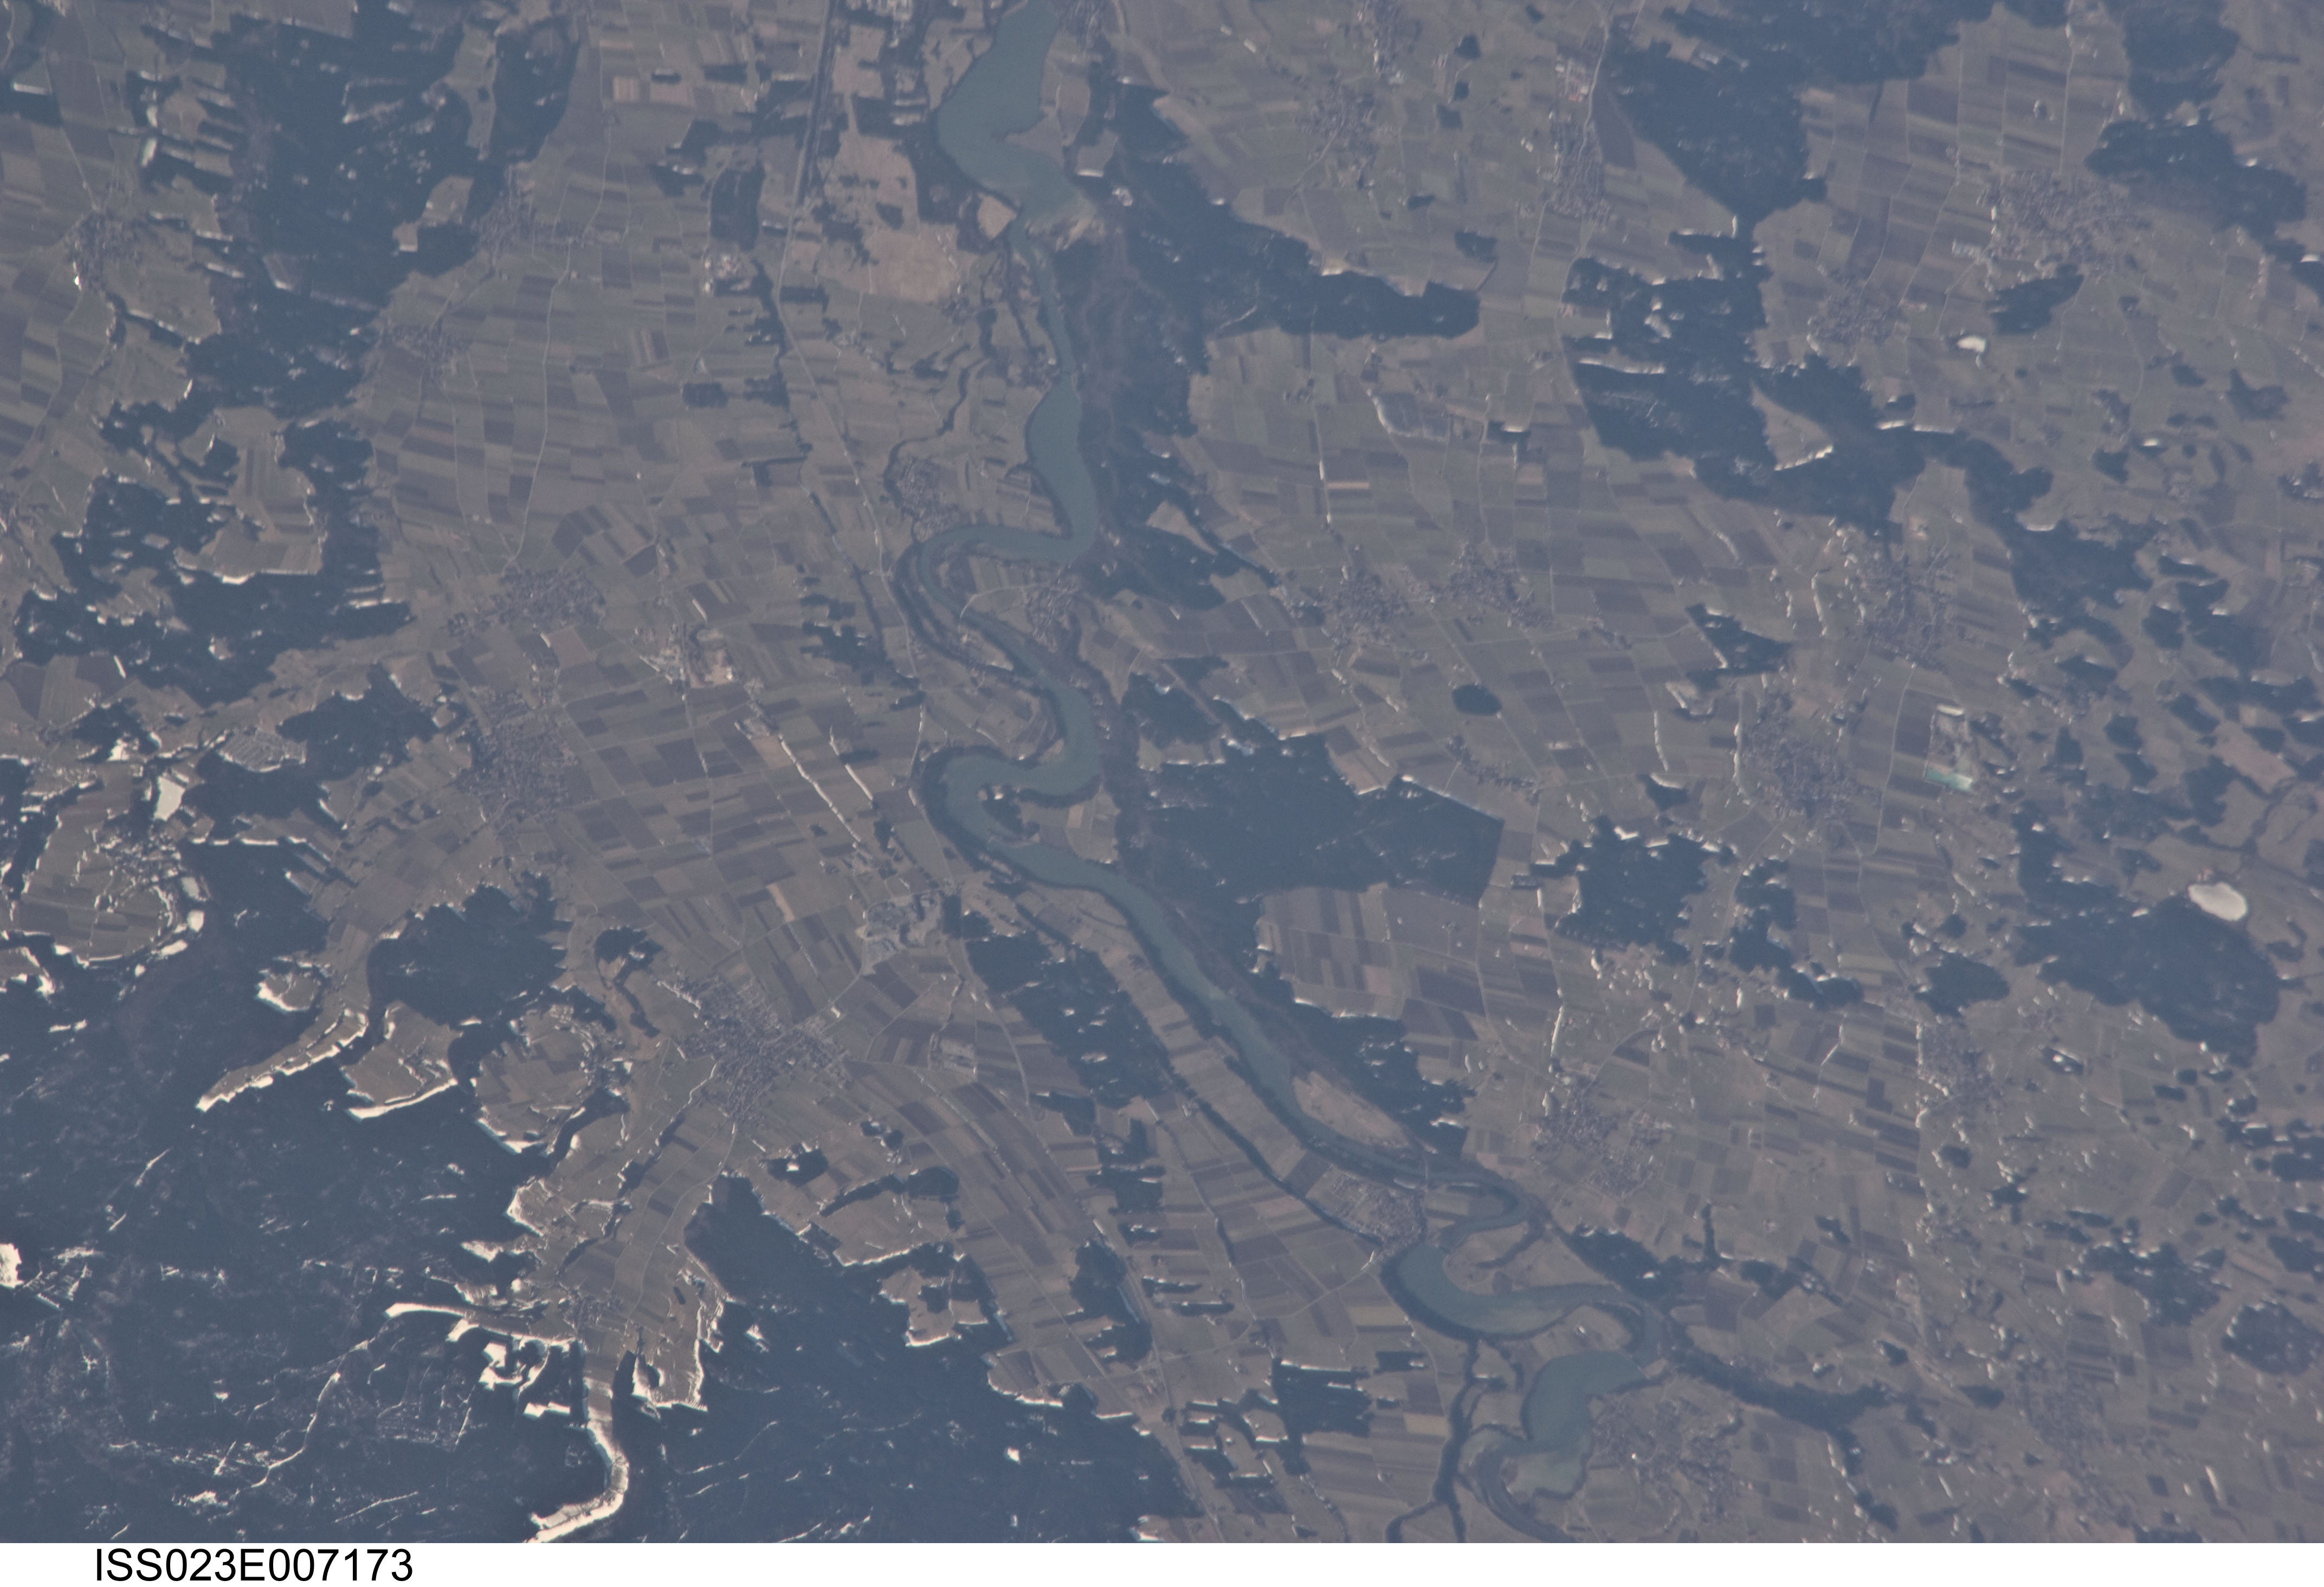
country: GERMANY
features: DENKLINGEN, LECH R., FOR., AGR.
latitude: 48.0
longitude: 10.9
